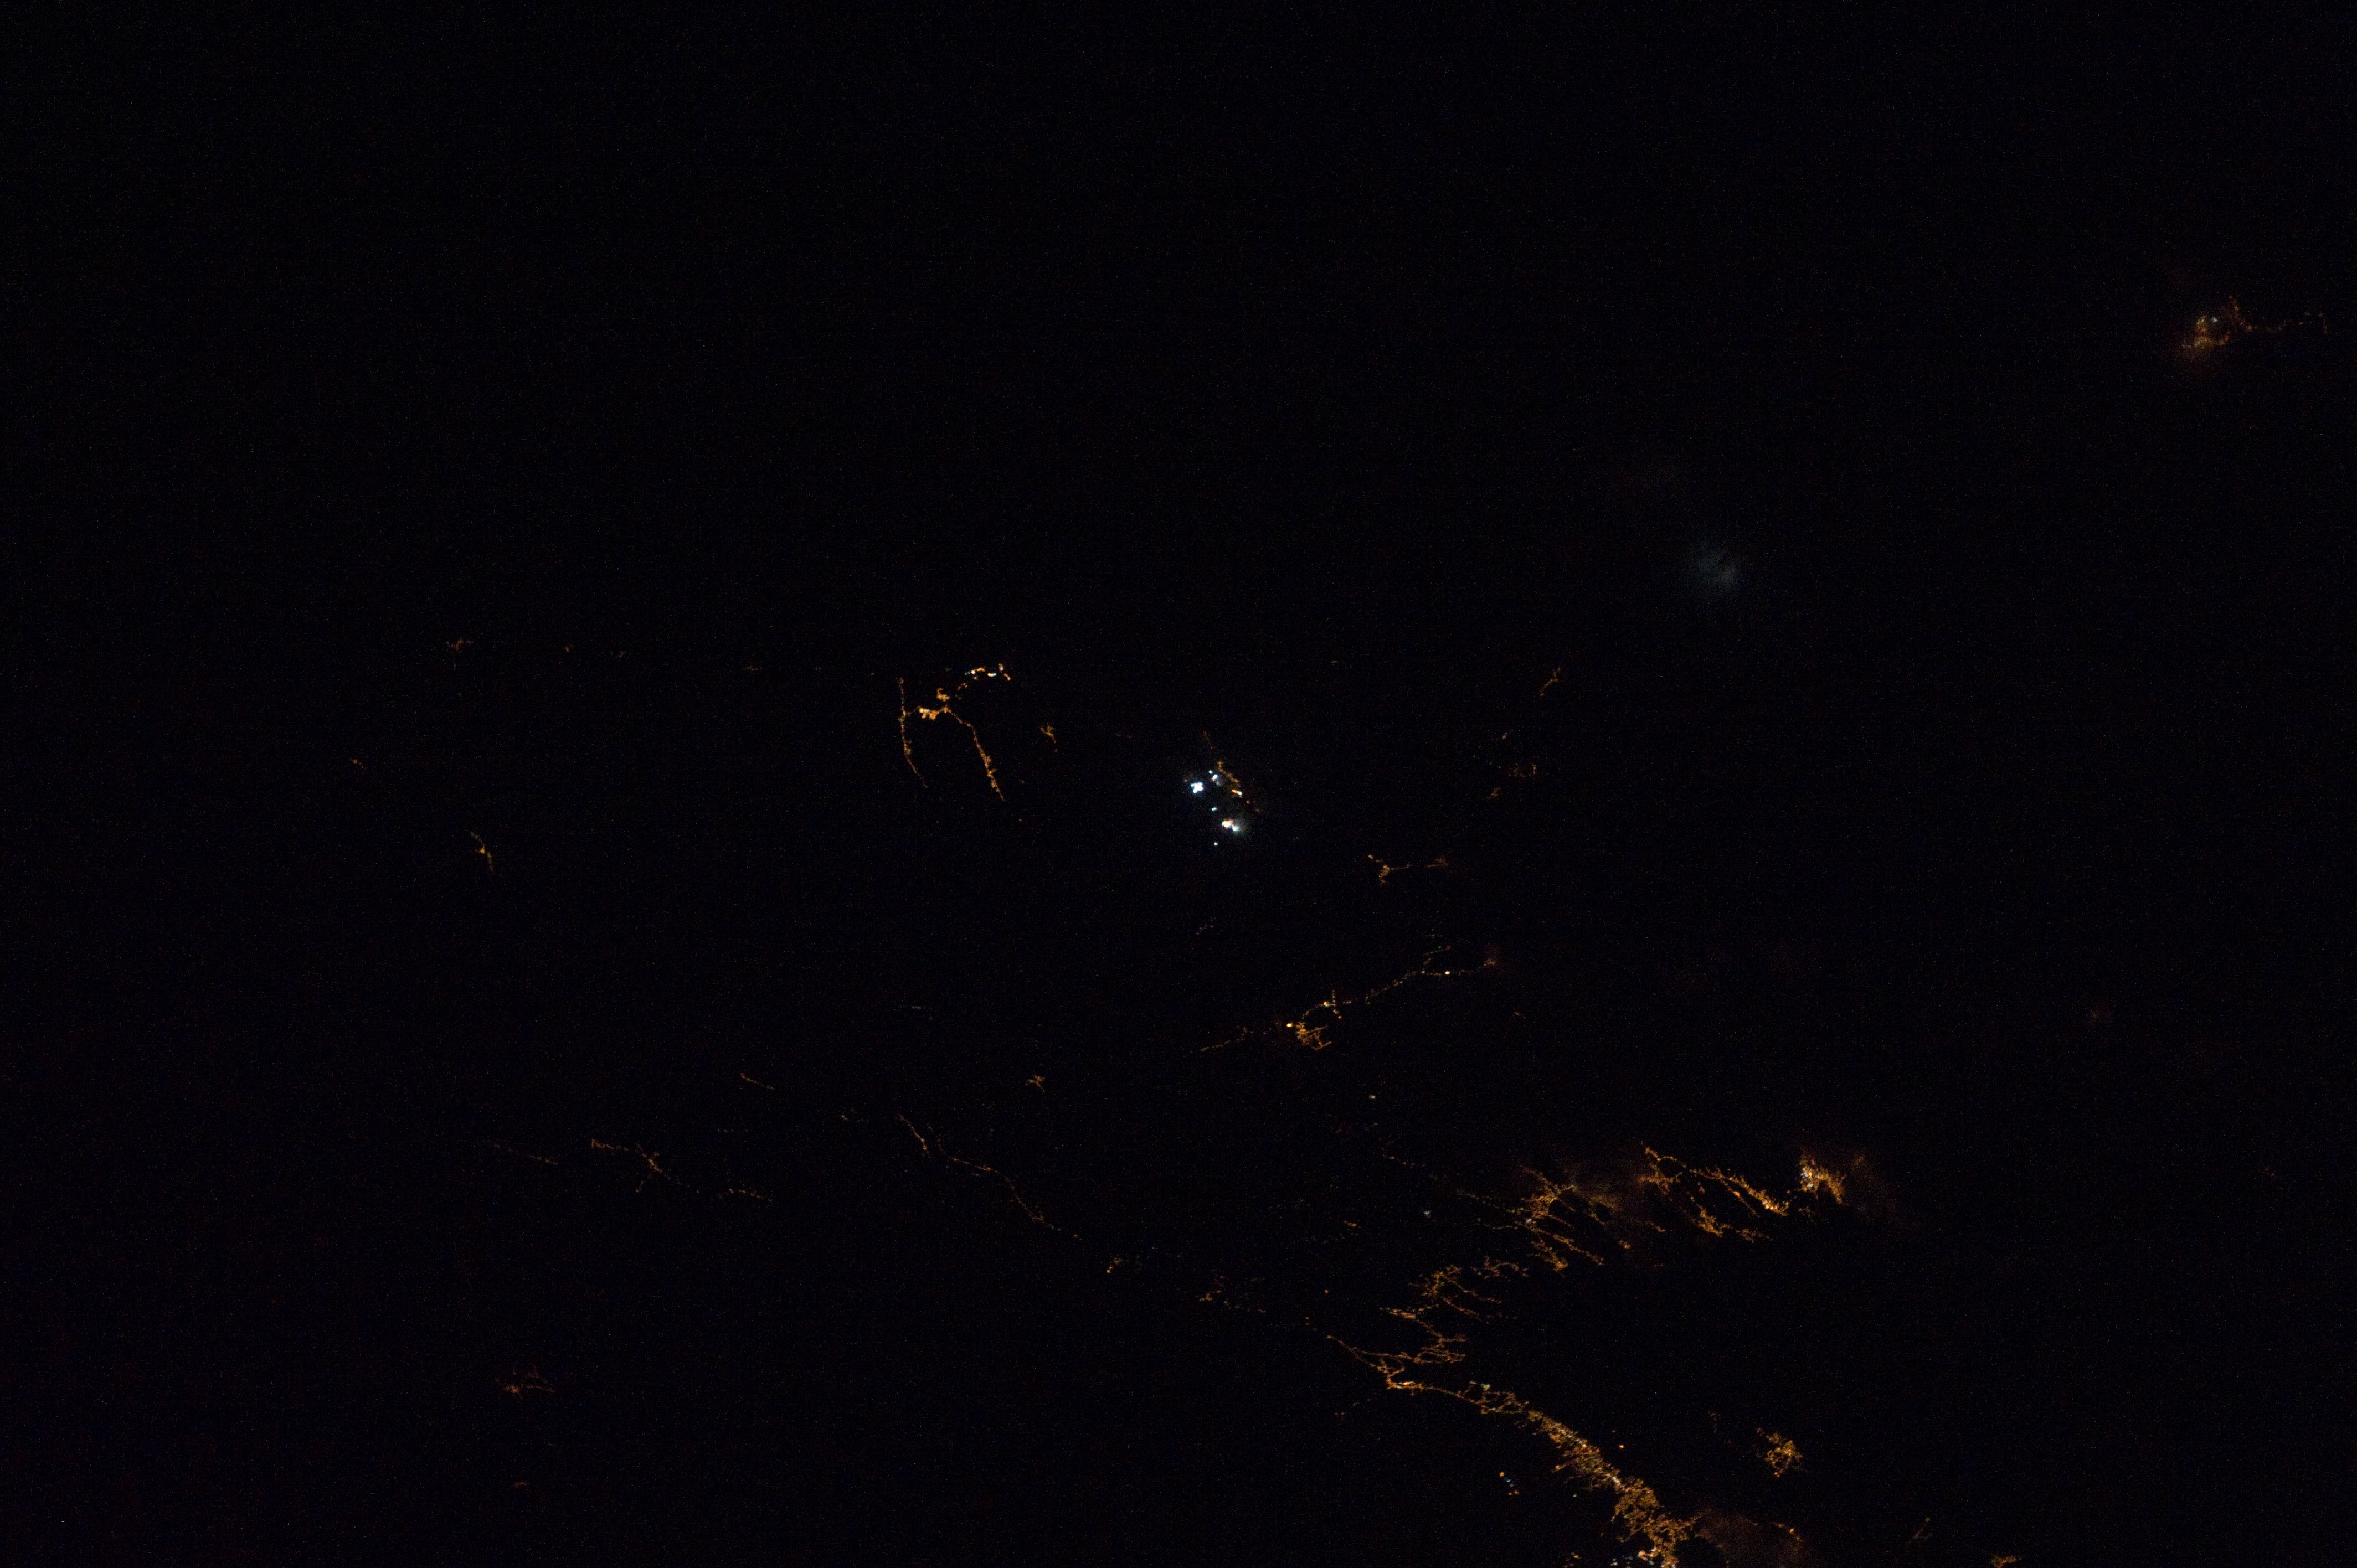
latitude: 47.6
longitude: -53.0
